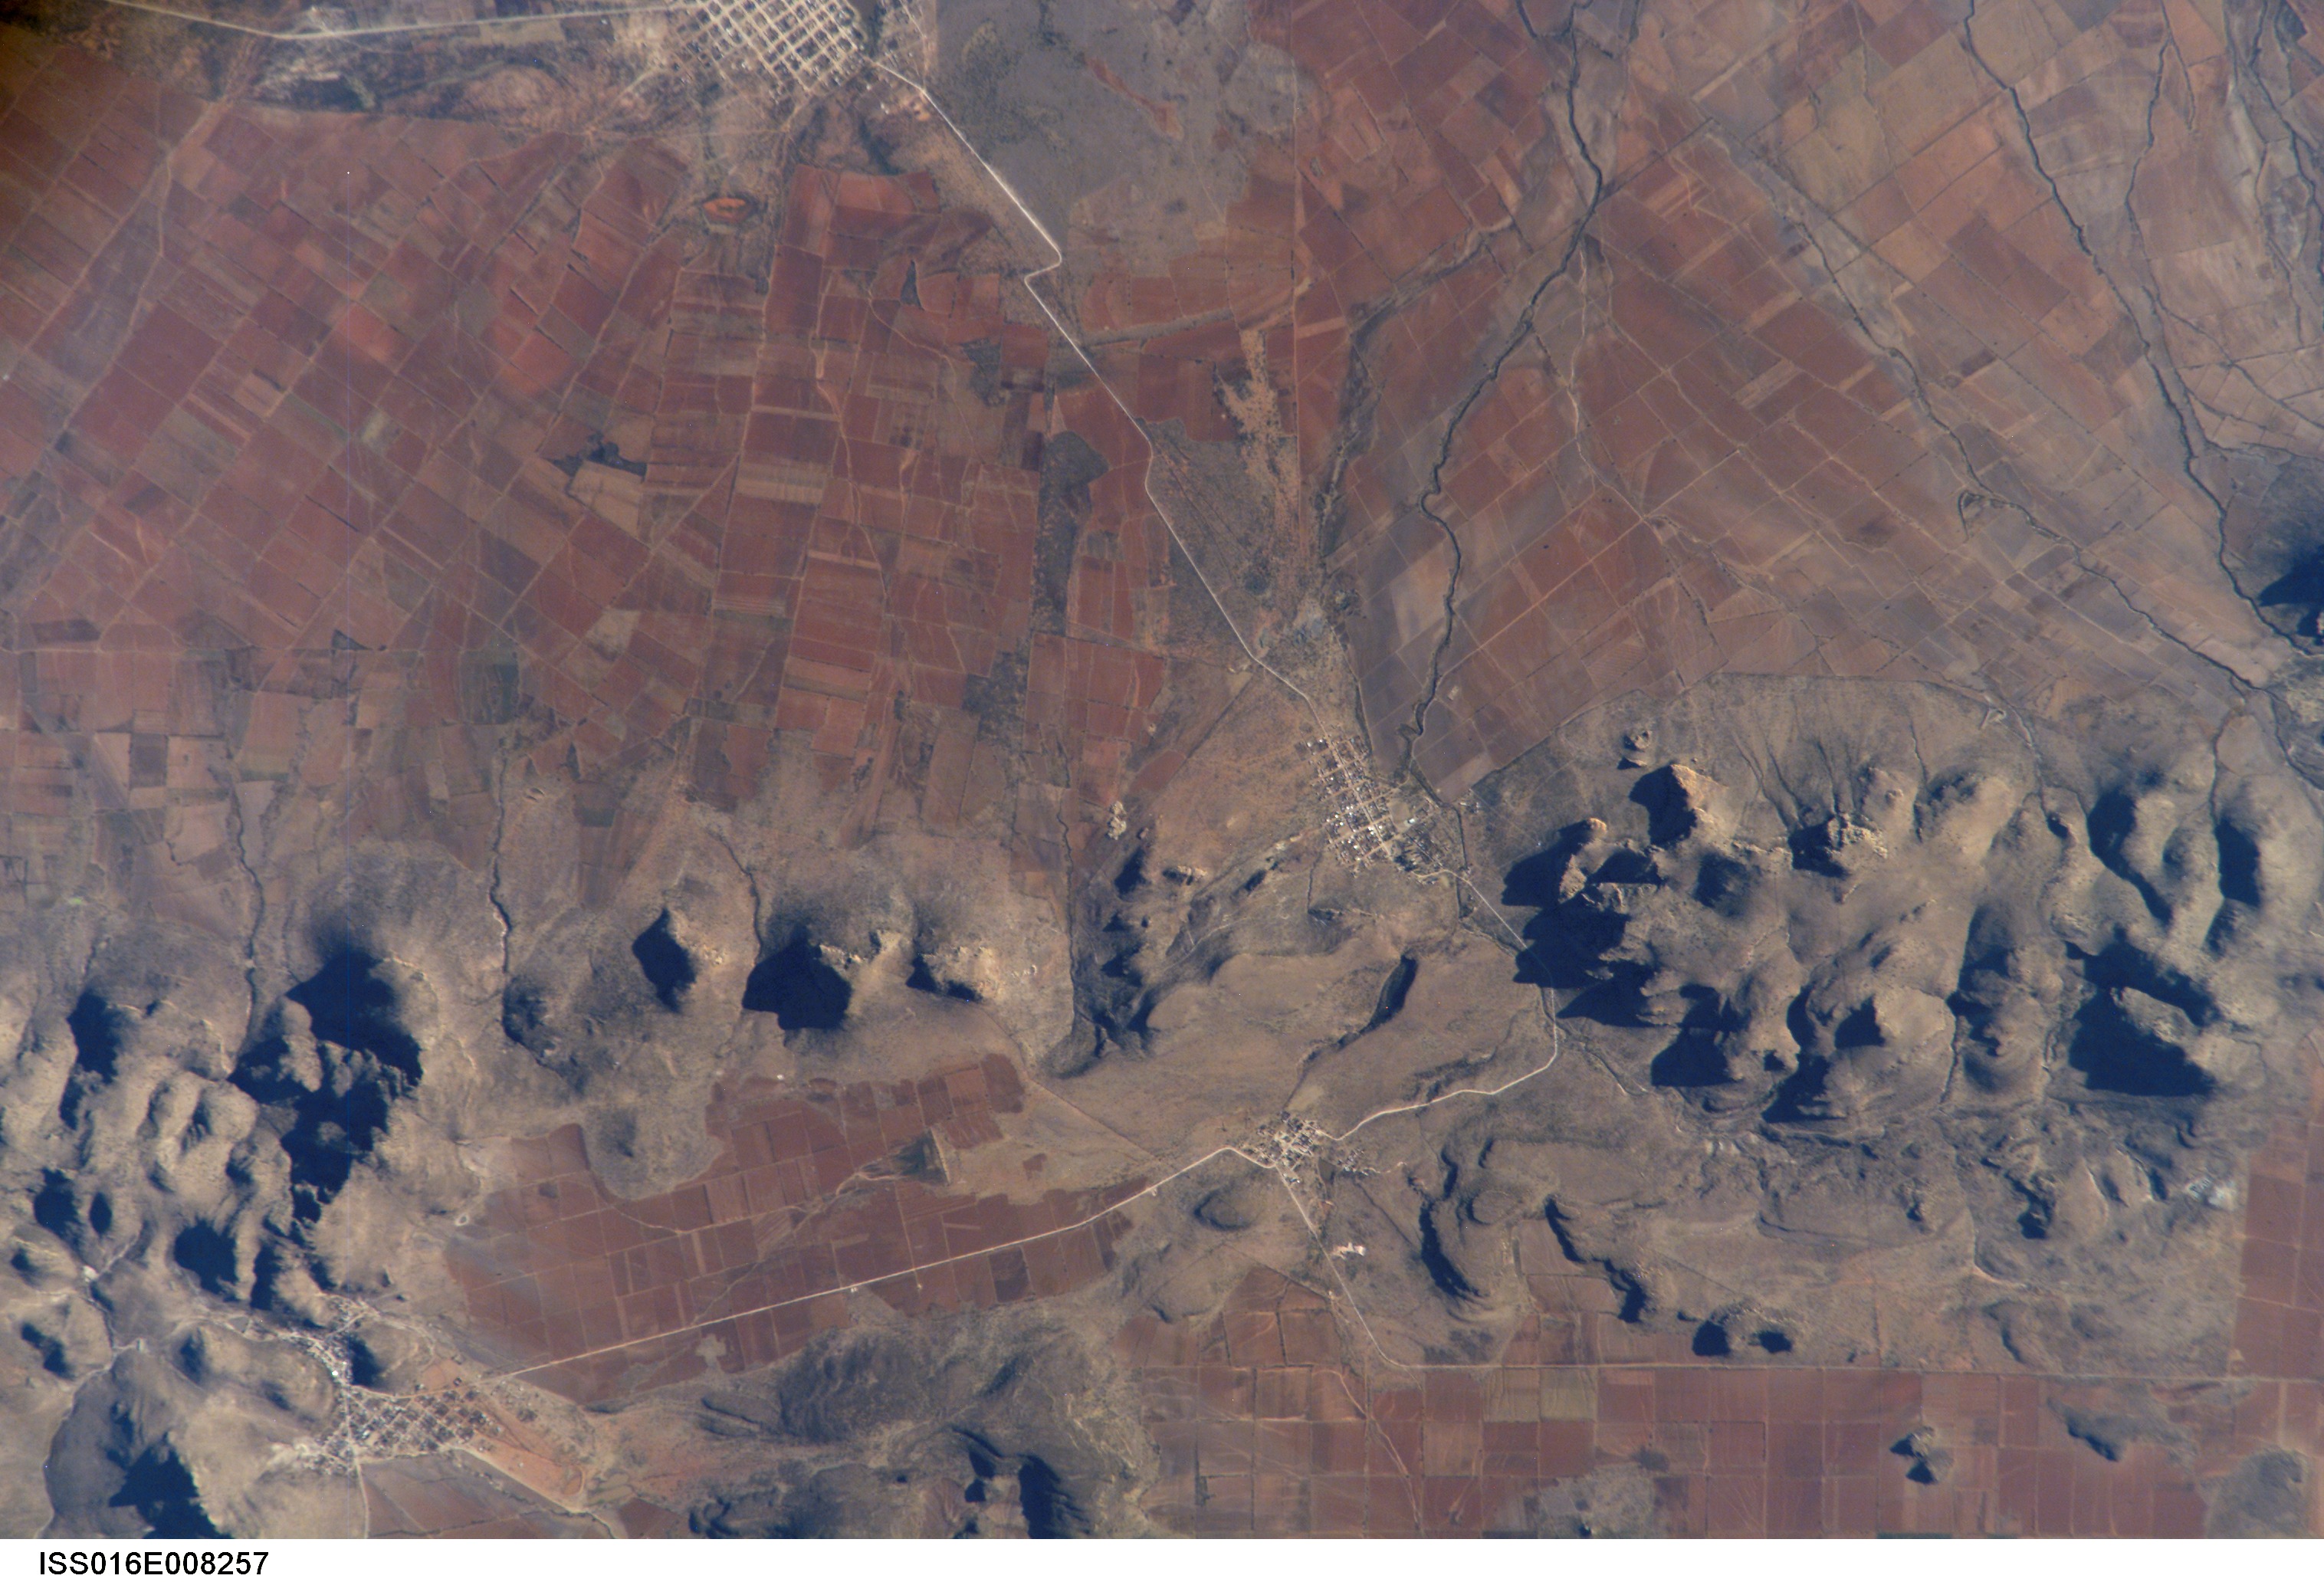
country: MEXICO
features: S. OF JUAN ALDAMO, AGR. MTS.
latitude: 24.1
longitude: -103.4
